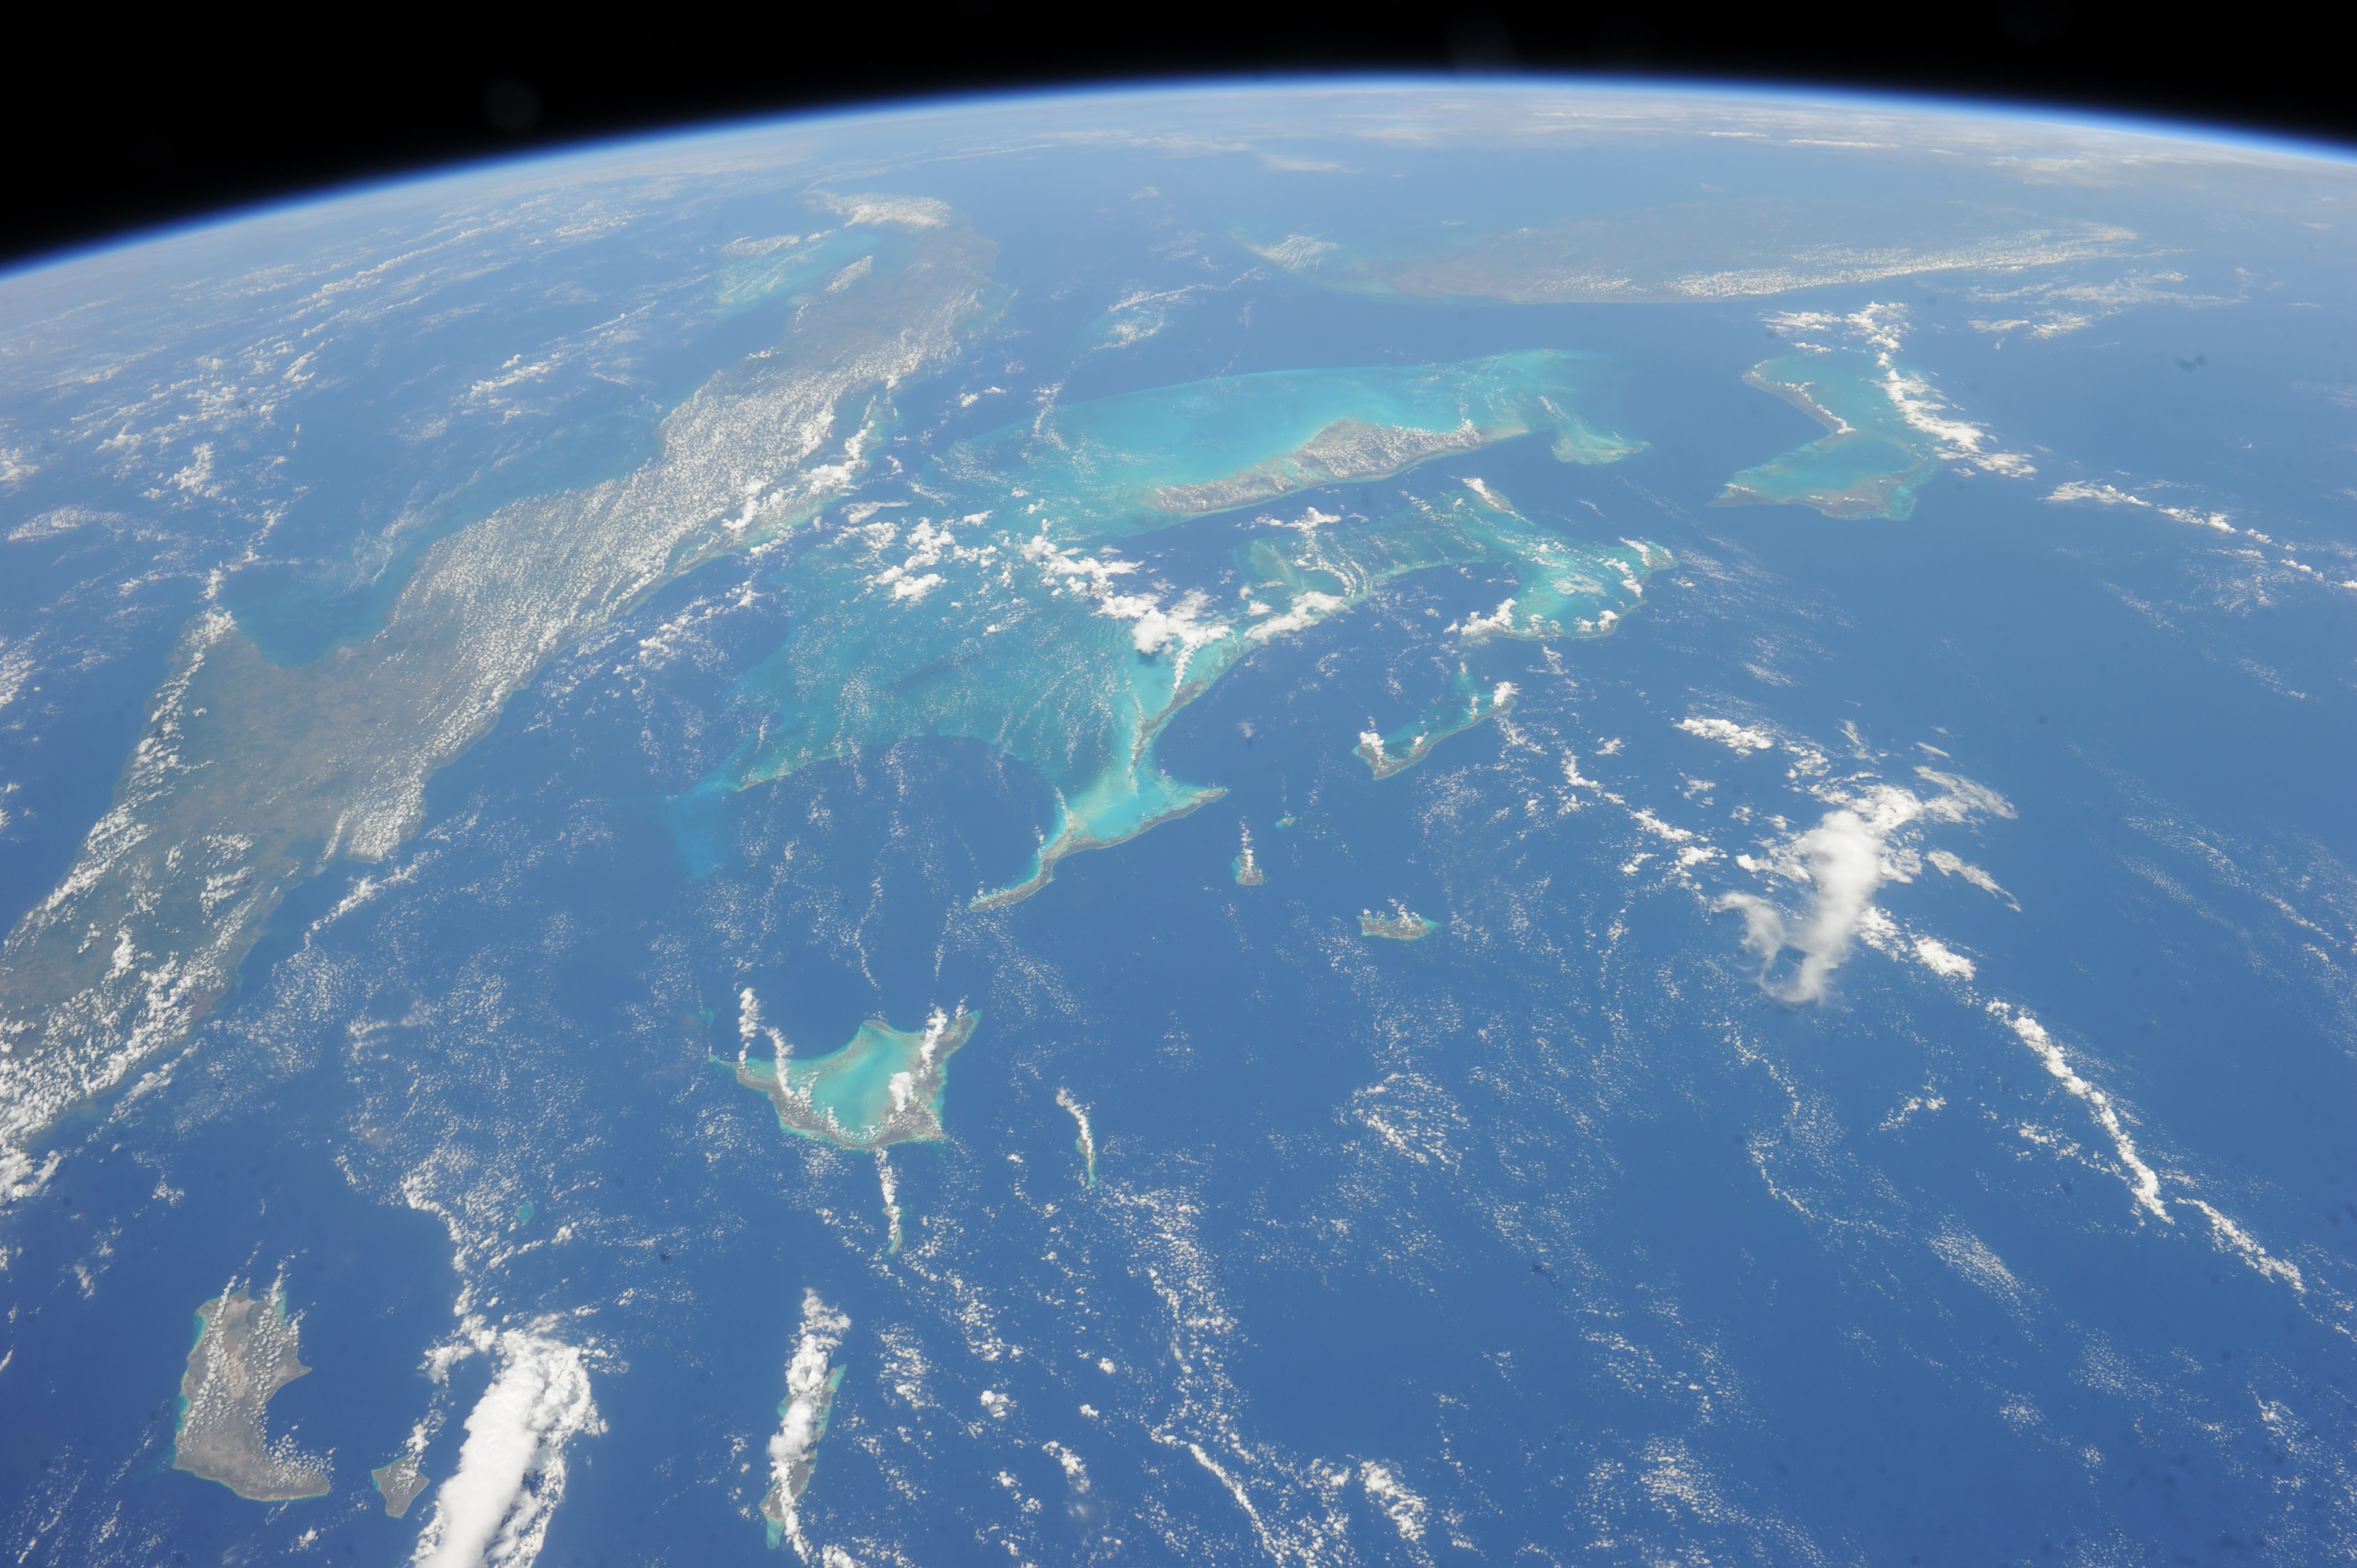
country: BAHAMAS
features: THE BAHAMAS, CUBA, FLORIDA, EARTH LIMB, ISLANDS, ARCHIPELAGO, NORTH ATLANTIC OCEAN
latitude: 23.5
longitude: -75.3
